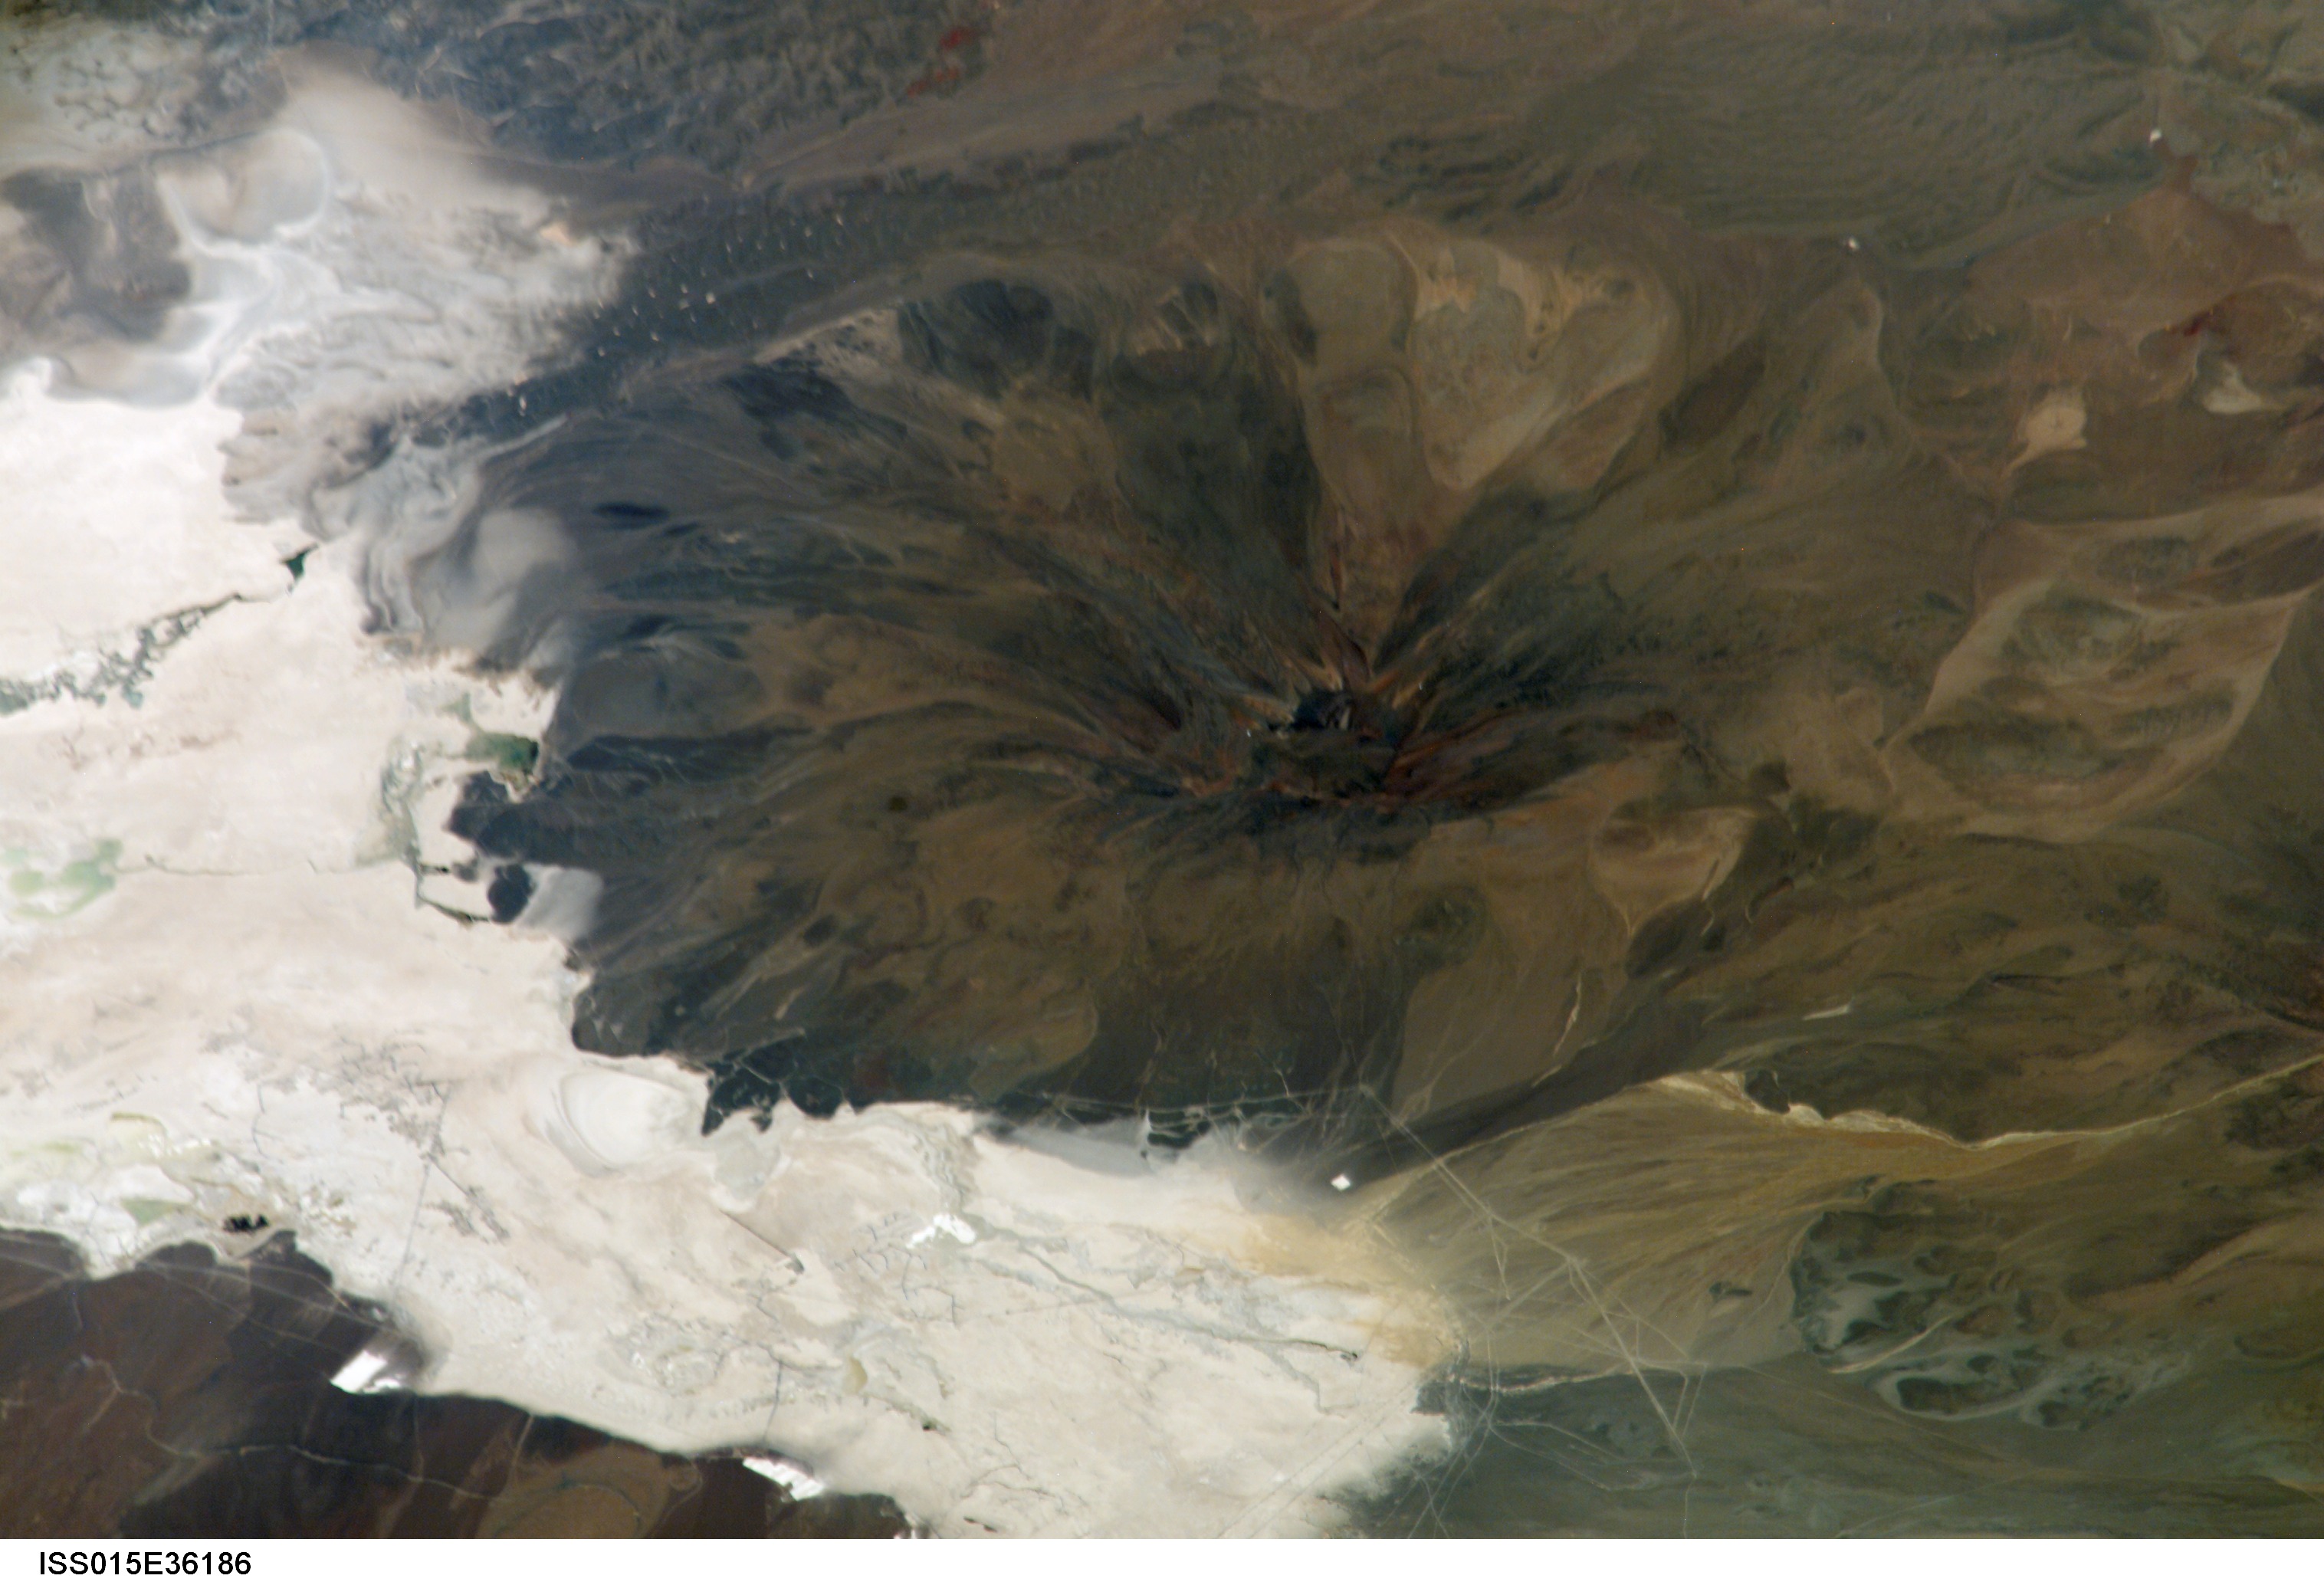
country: CHILE
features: SALAR DE ASCOTAN, VOLCANO
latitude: -21.6
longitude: -68.2
